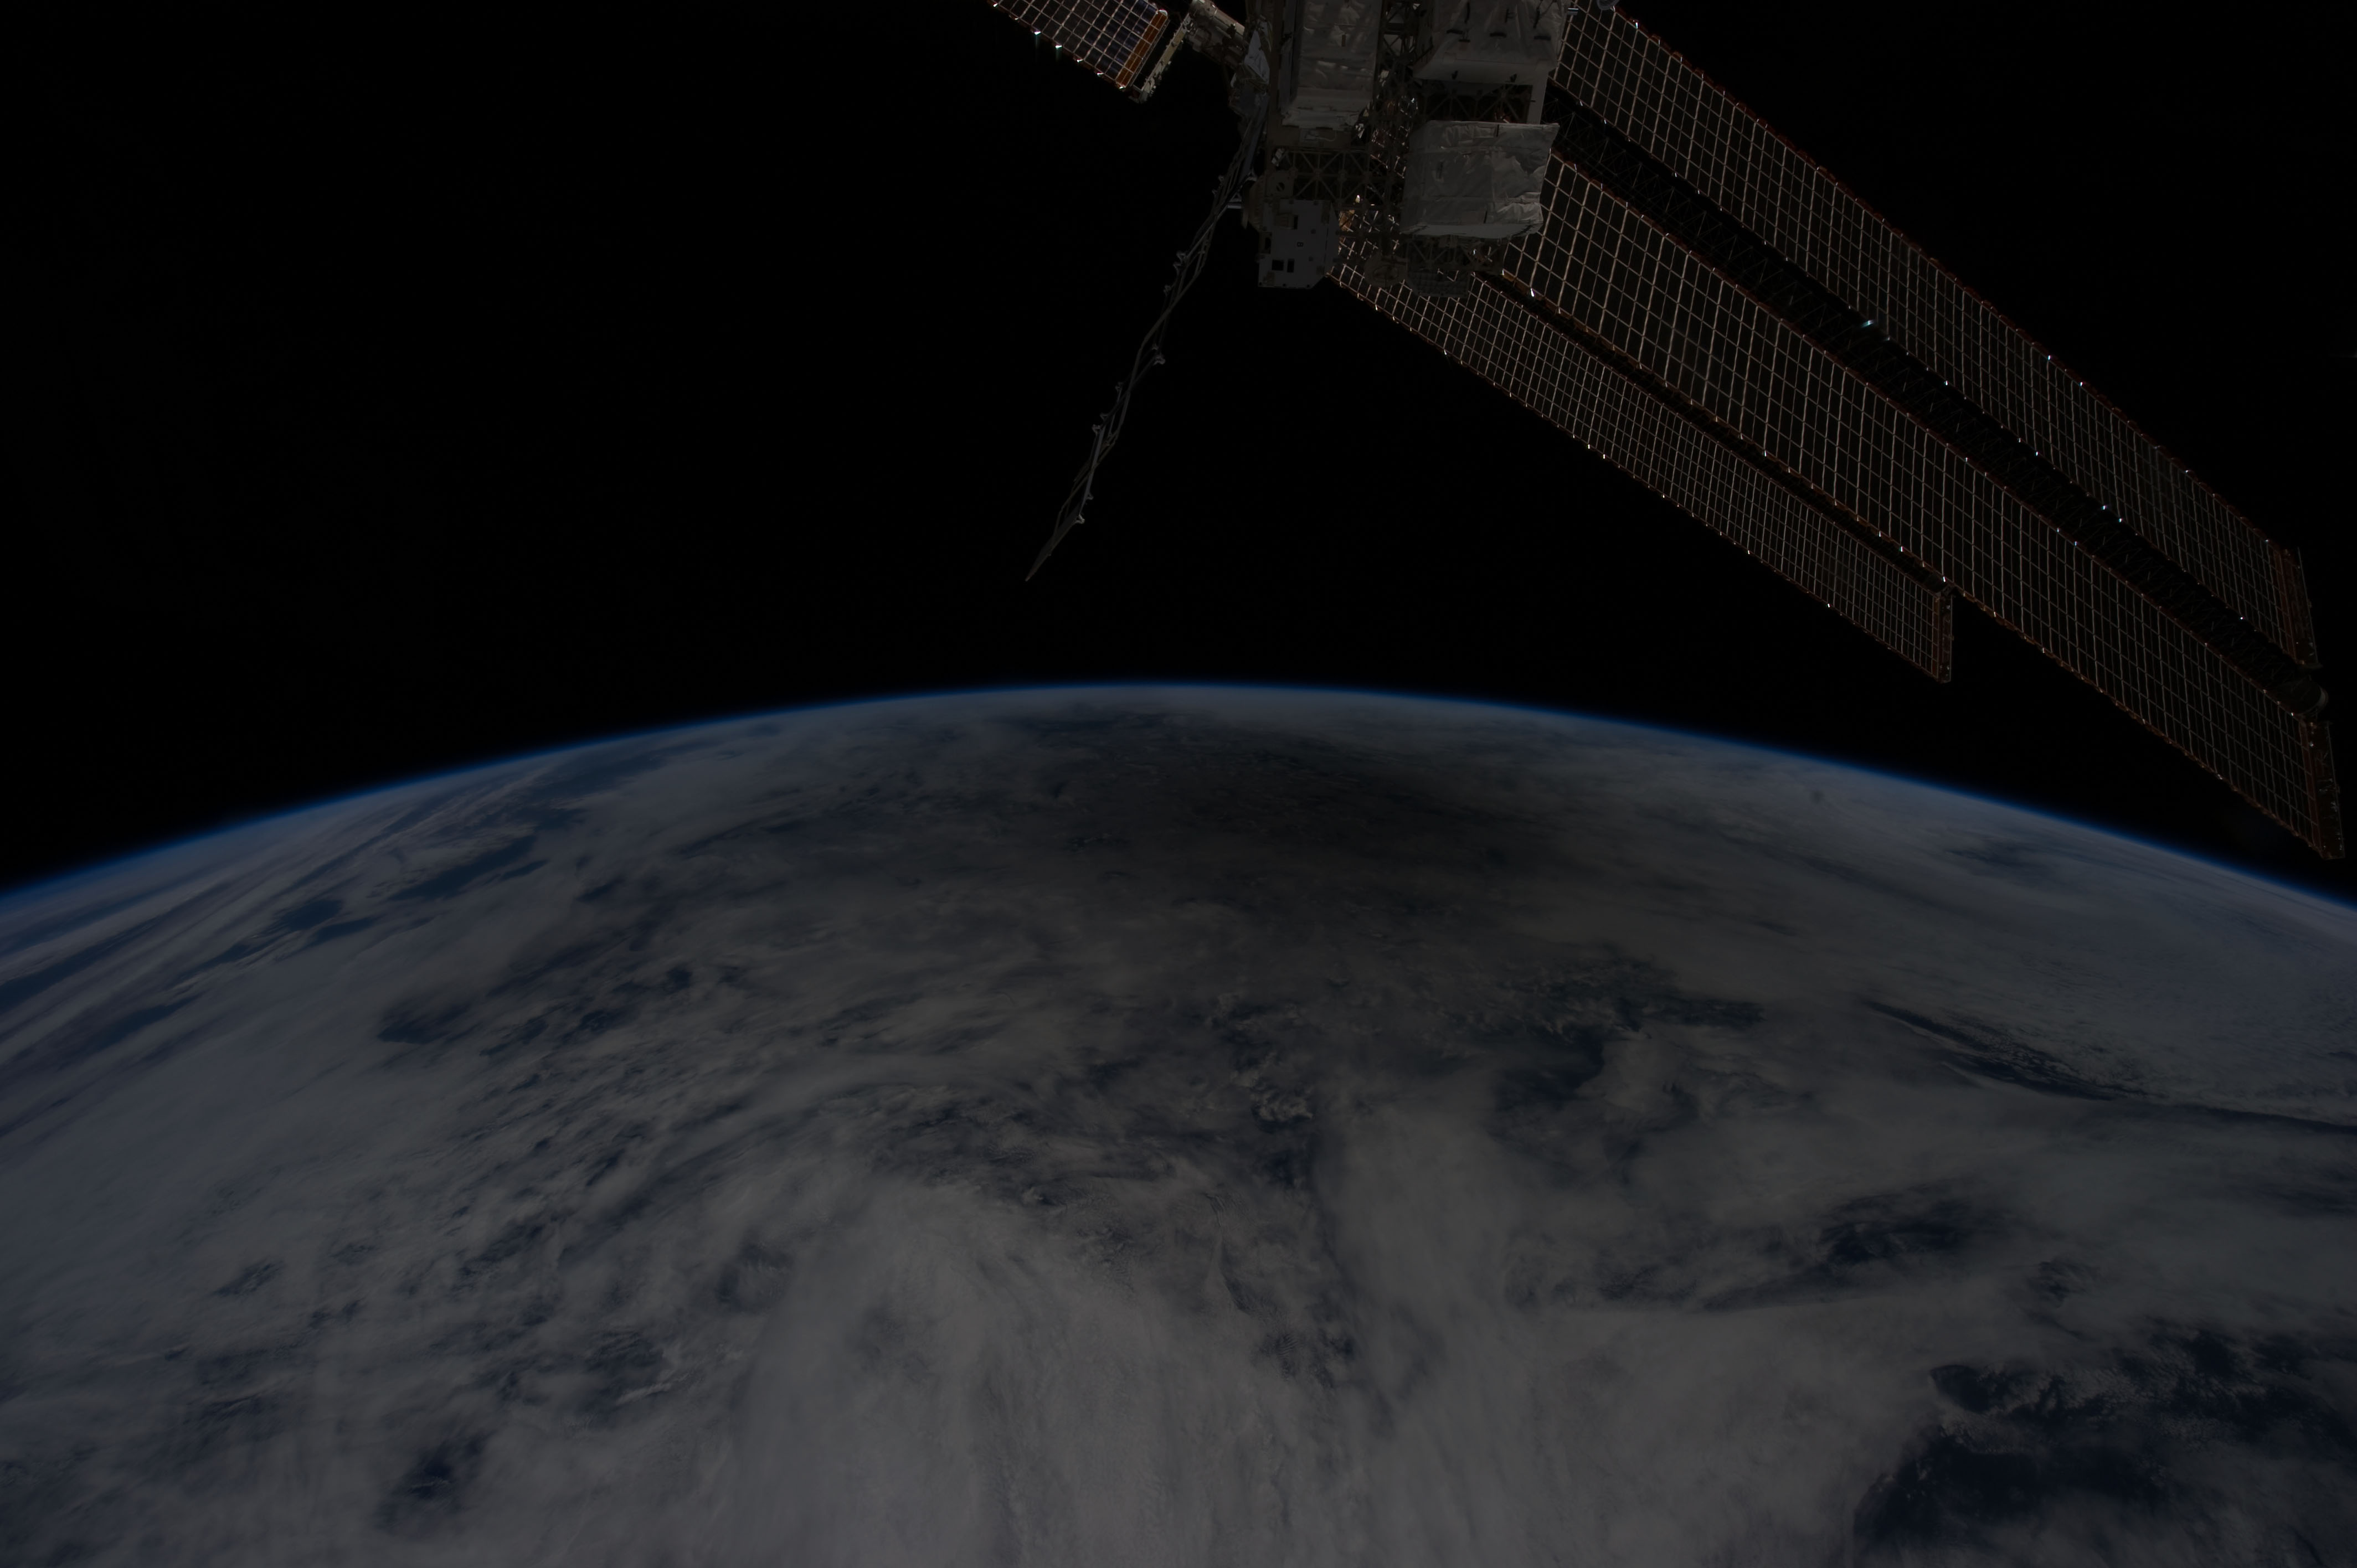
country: PACIFIC OCEAN
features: SHADOW OF ANNULAR SOLAR ECLIPSE ON CLOUD TOPS, WESTERN PACIFIC
